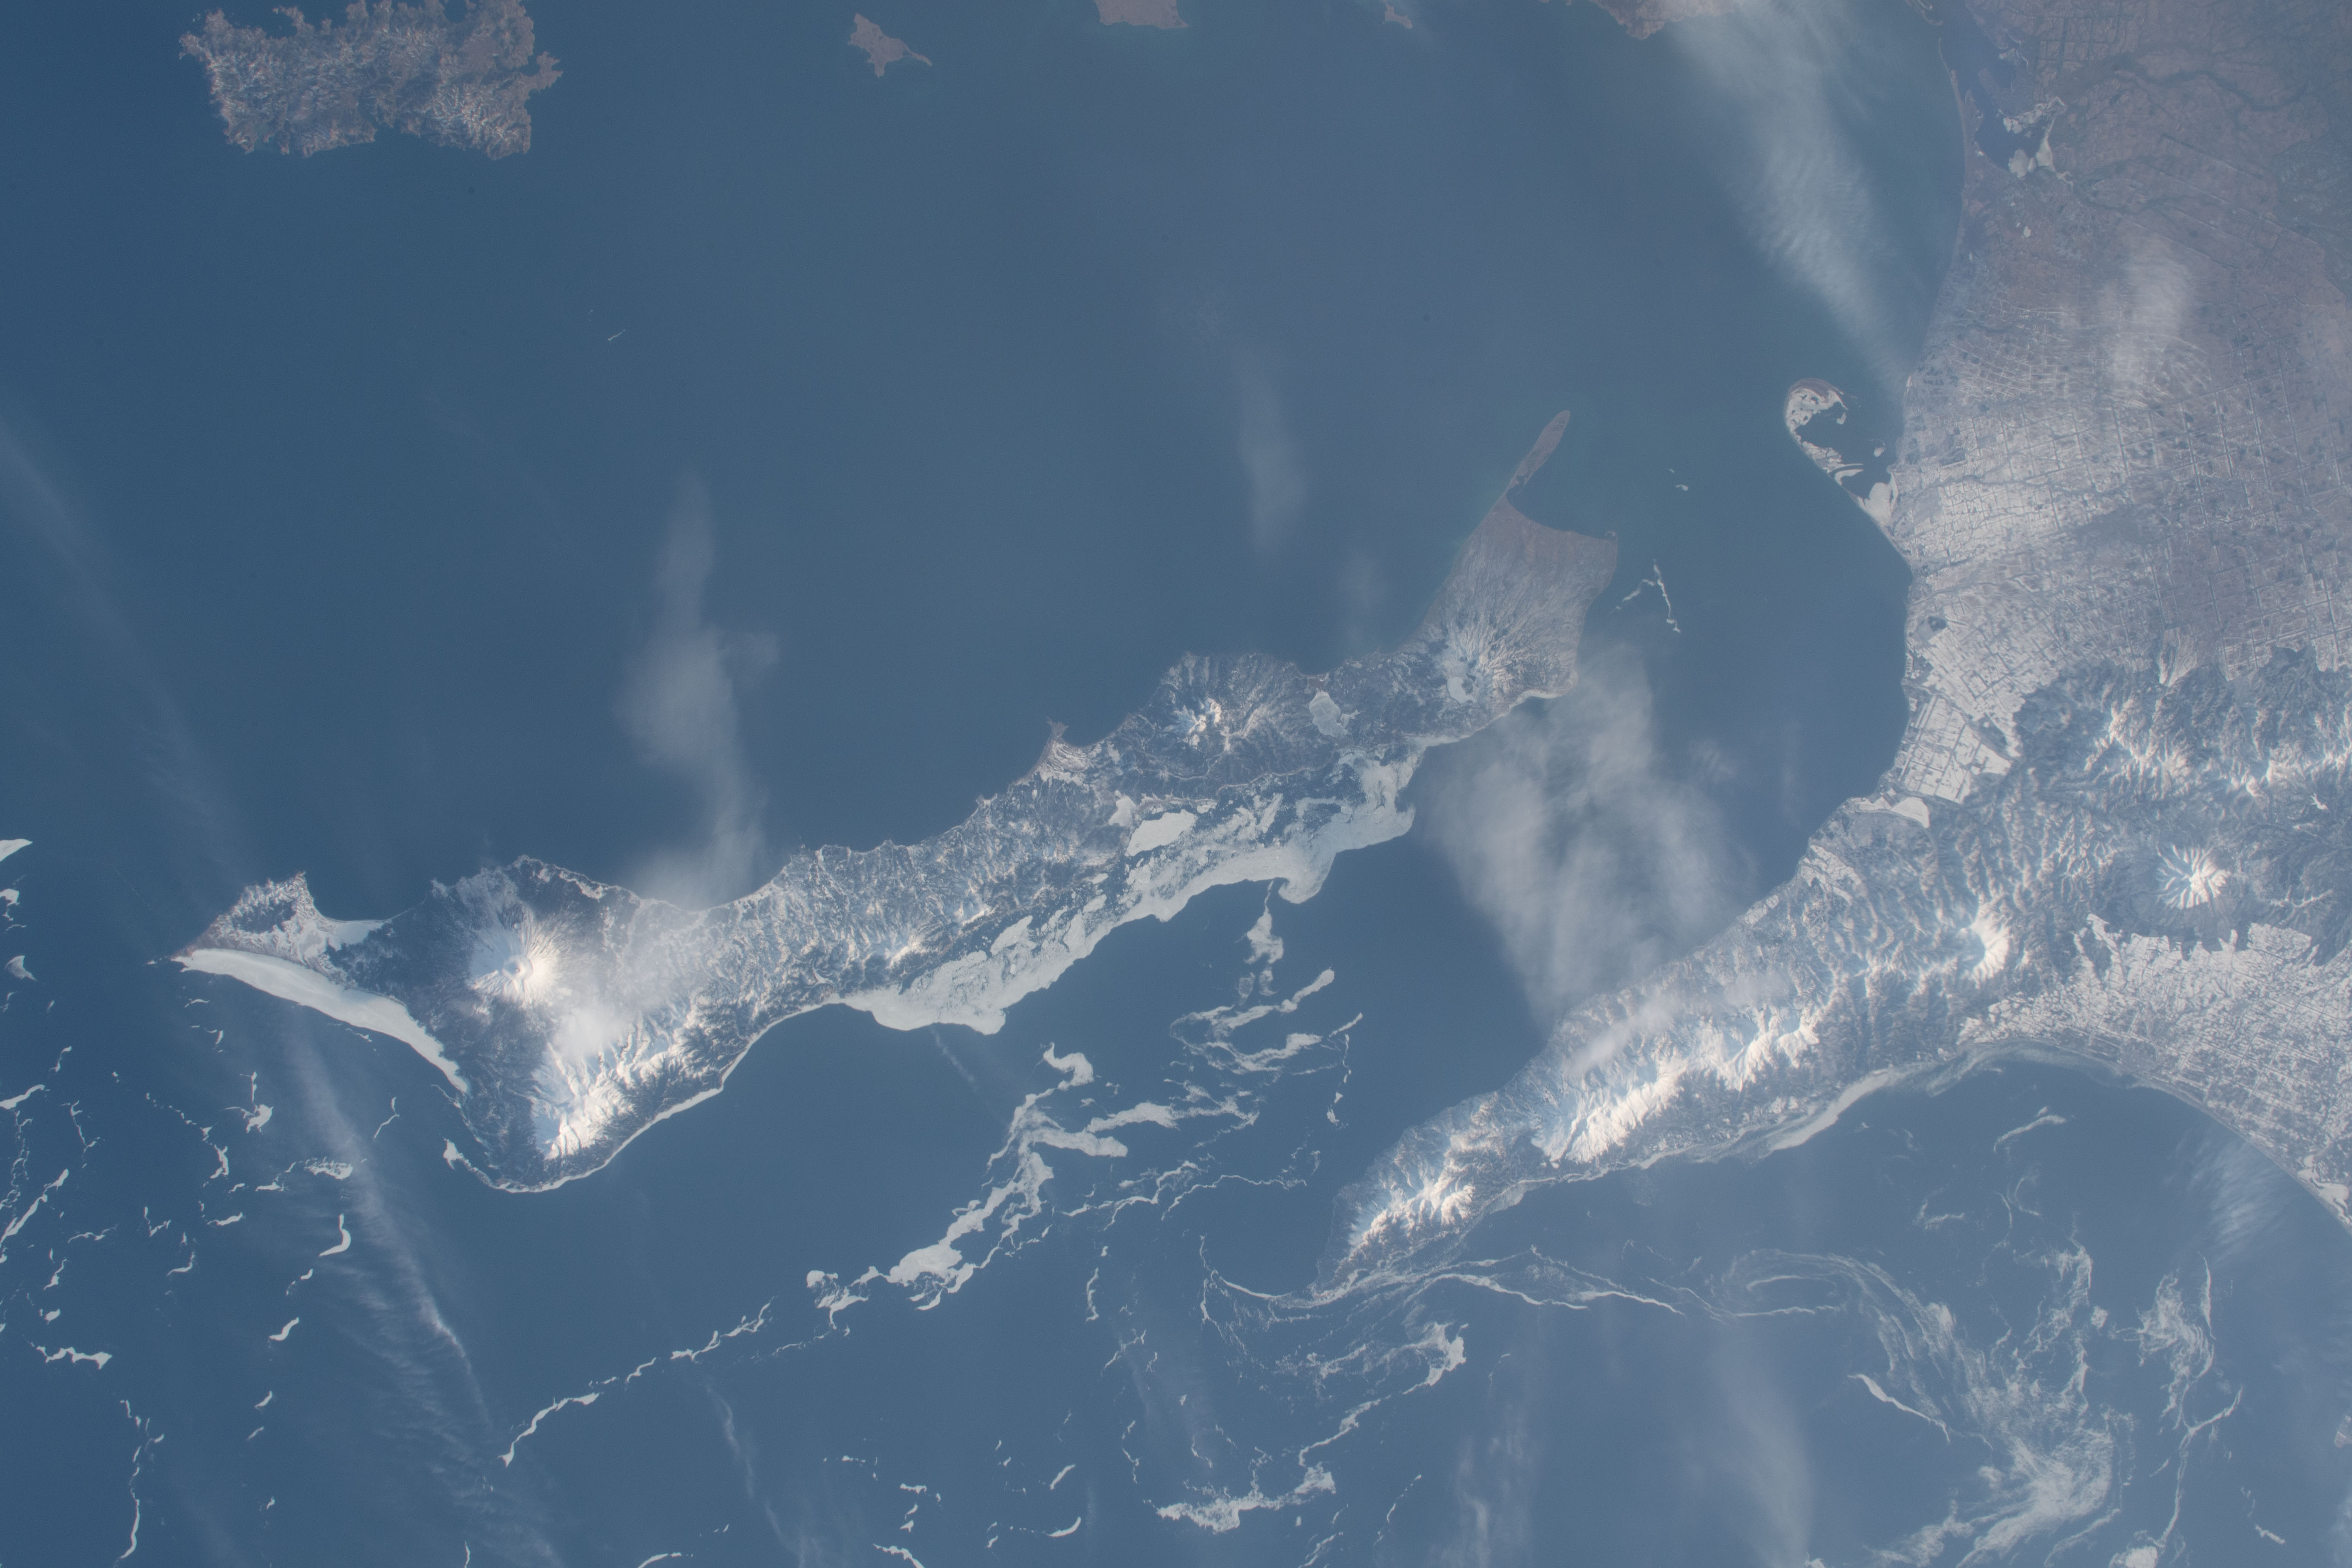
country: RUSSIAN FEDERATION
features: PACIFIC OCEAN, KUNASHIR ISLAND, SHIKOTAN ISLAND, SHIRETOKO NATIONAL PARK
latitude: 44.0
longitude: 145.5
